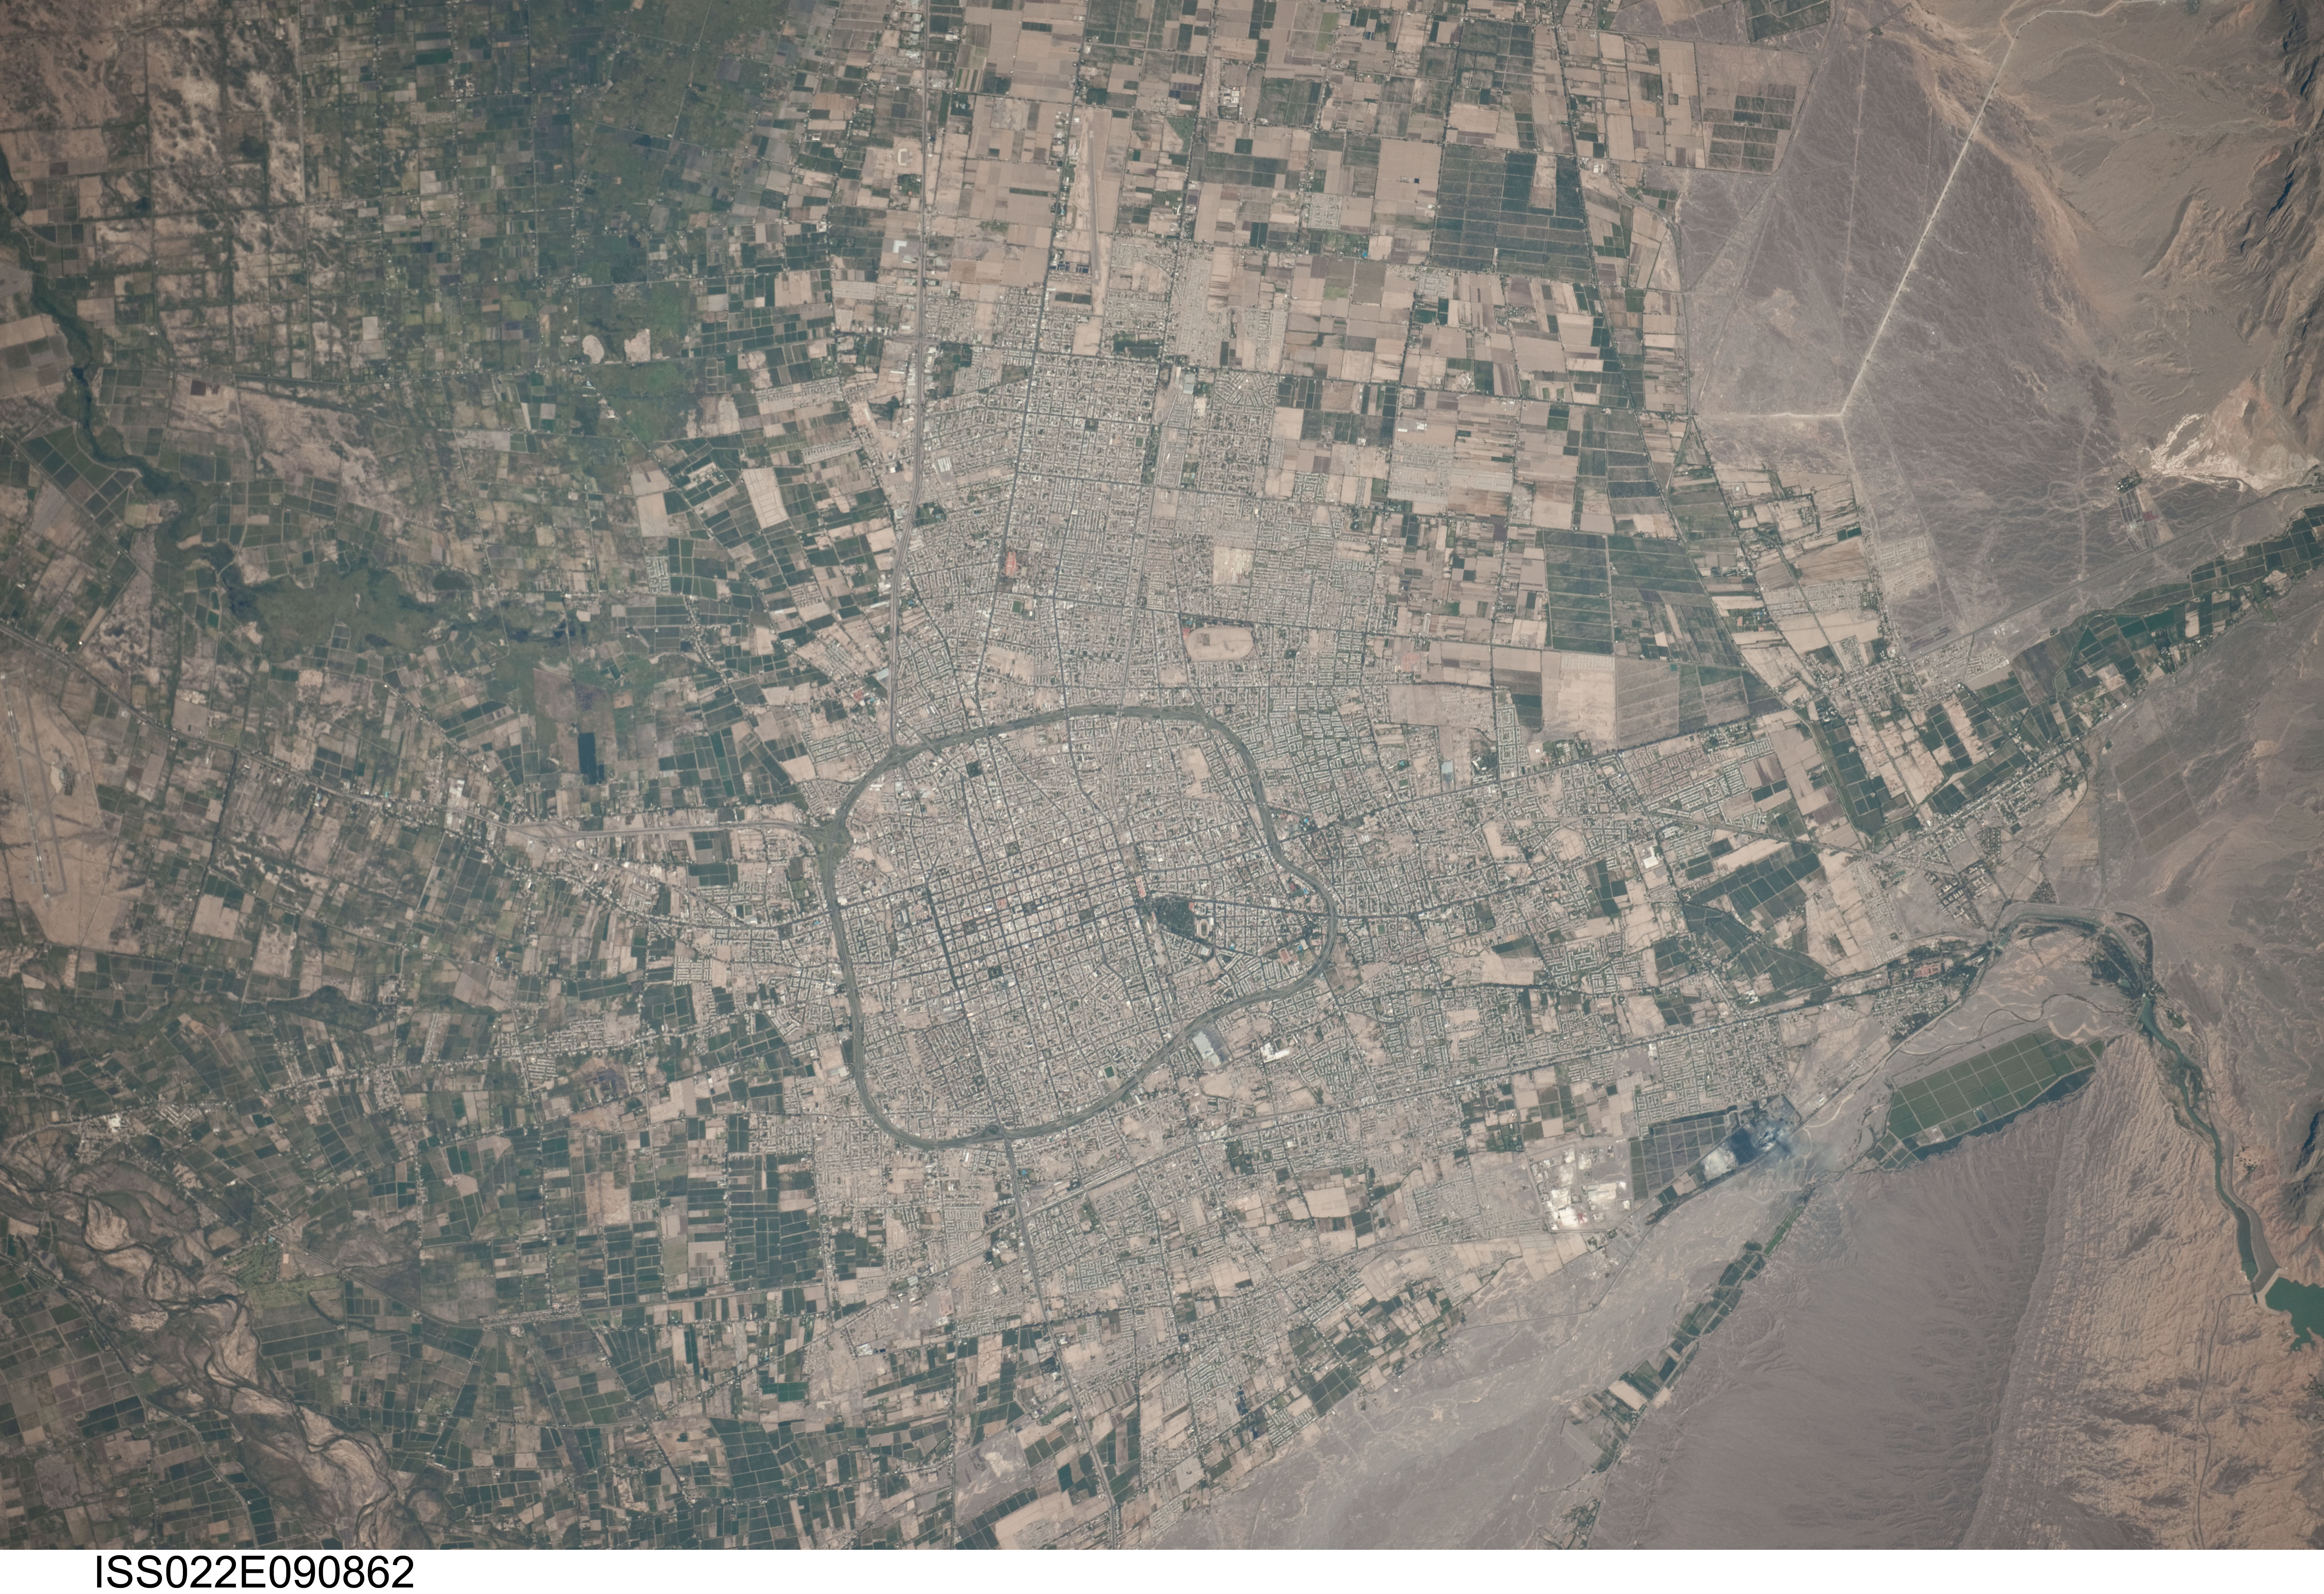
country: ARGENTINA
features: SAN JUAN, URBAN AREAS, AIRFIELD, AGR.
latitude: -31.6
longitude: -68.5
